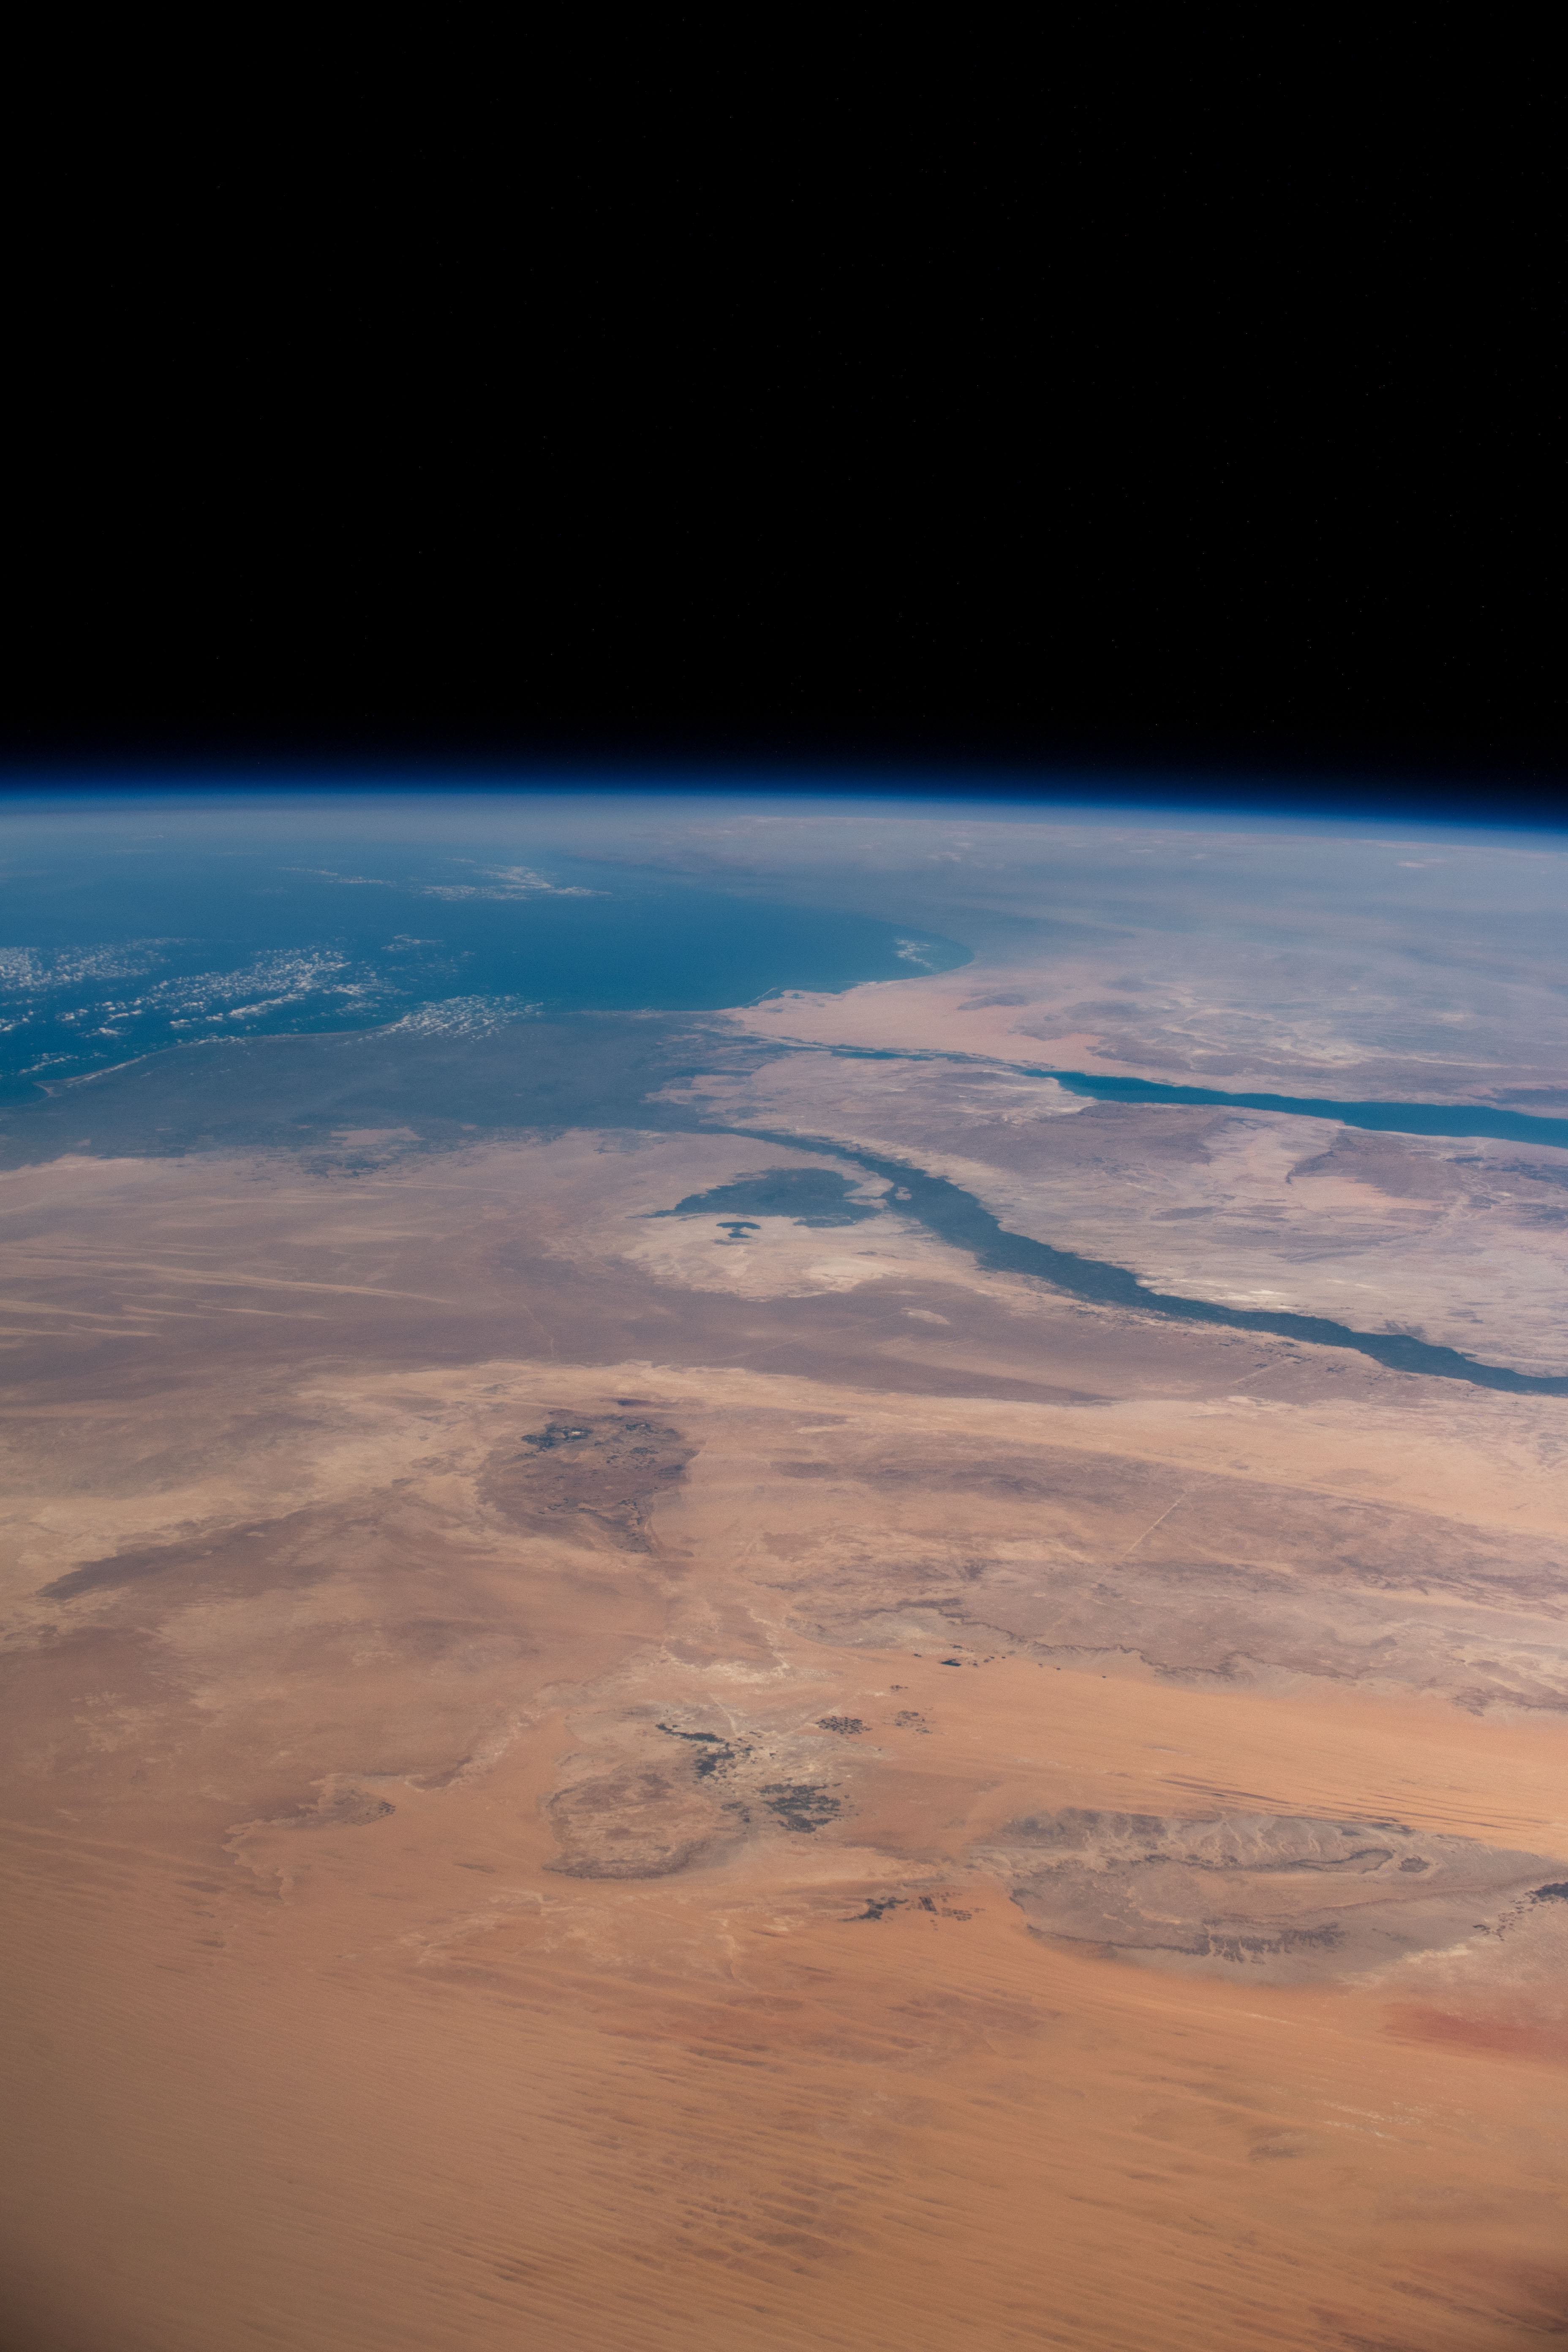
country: EGYPT
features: NILE DELTA, FAIYUM, MENIA, GULF OF SUEZ, MEDITERRANEAN SEA
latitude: 29.5
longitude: 31.0
